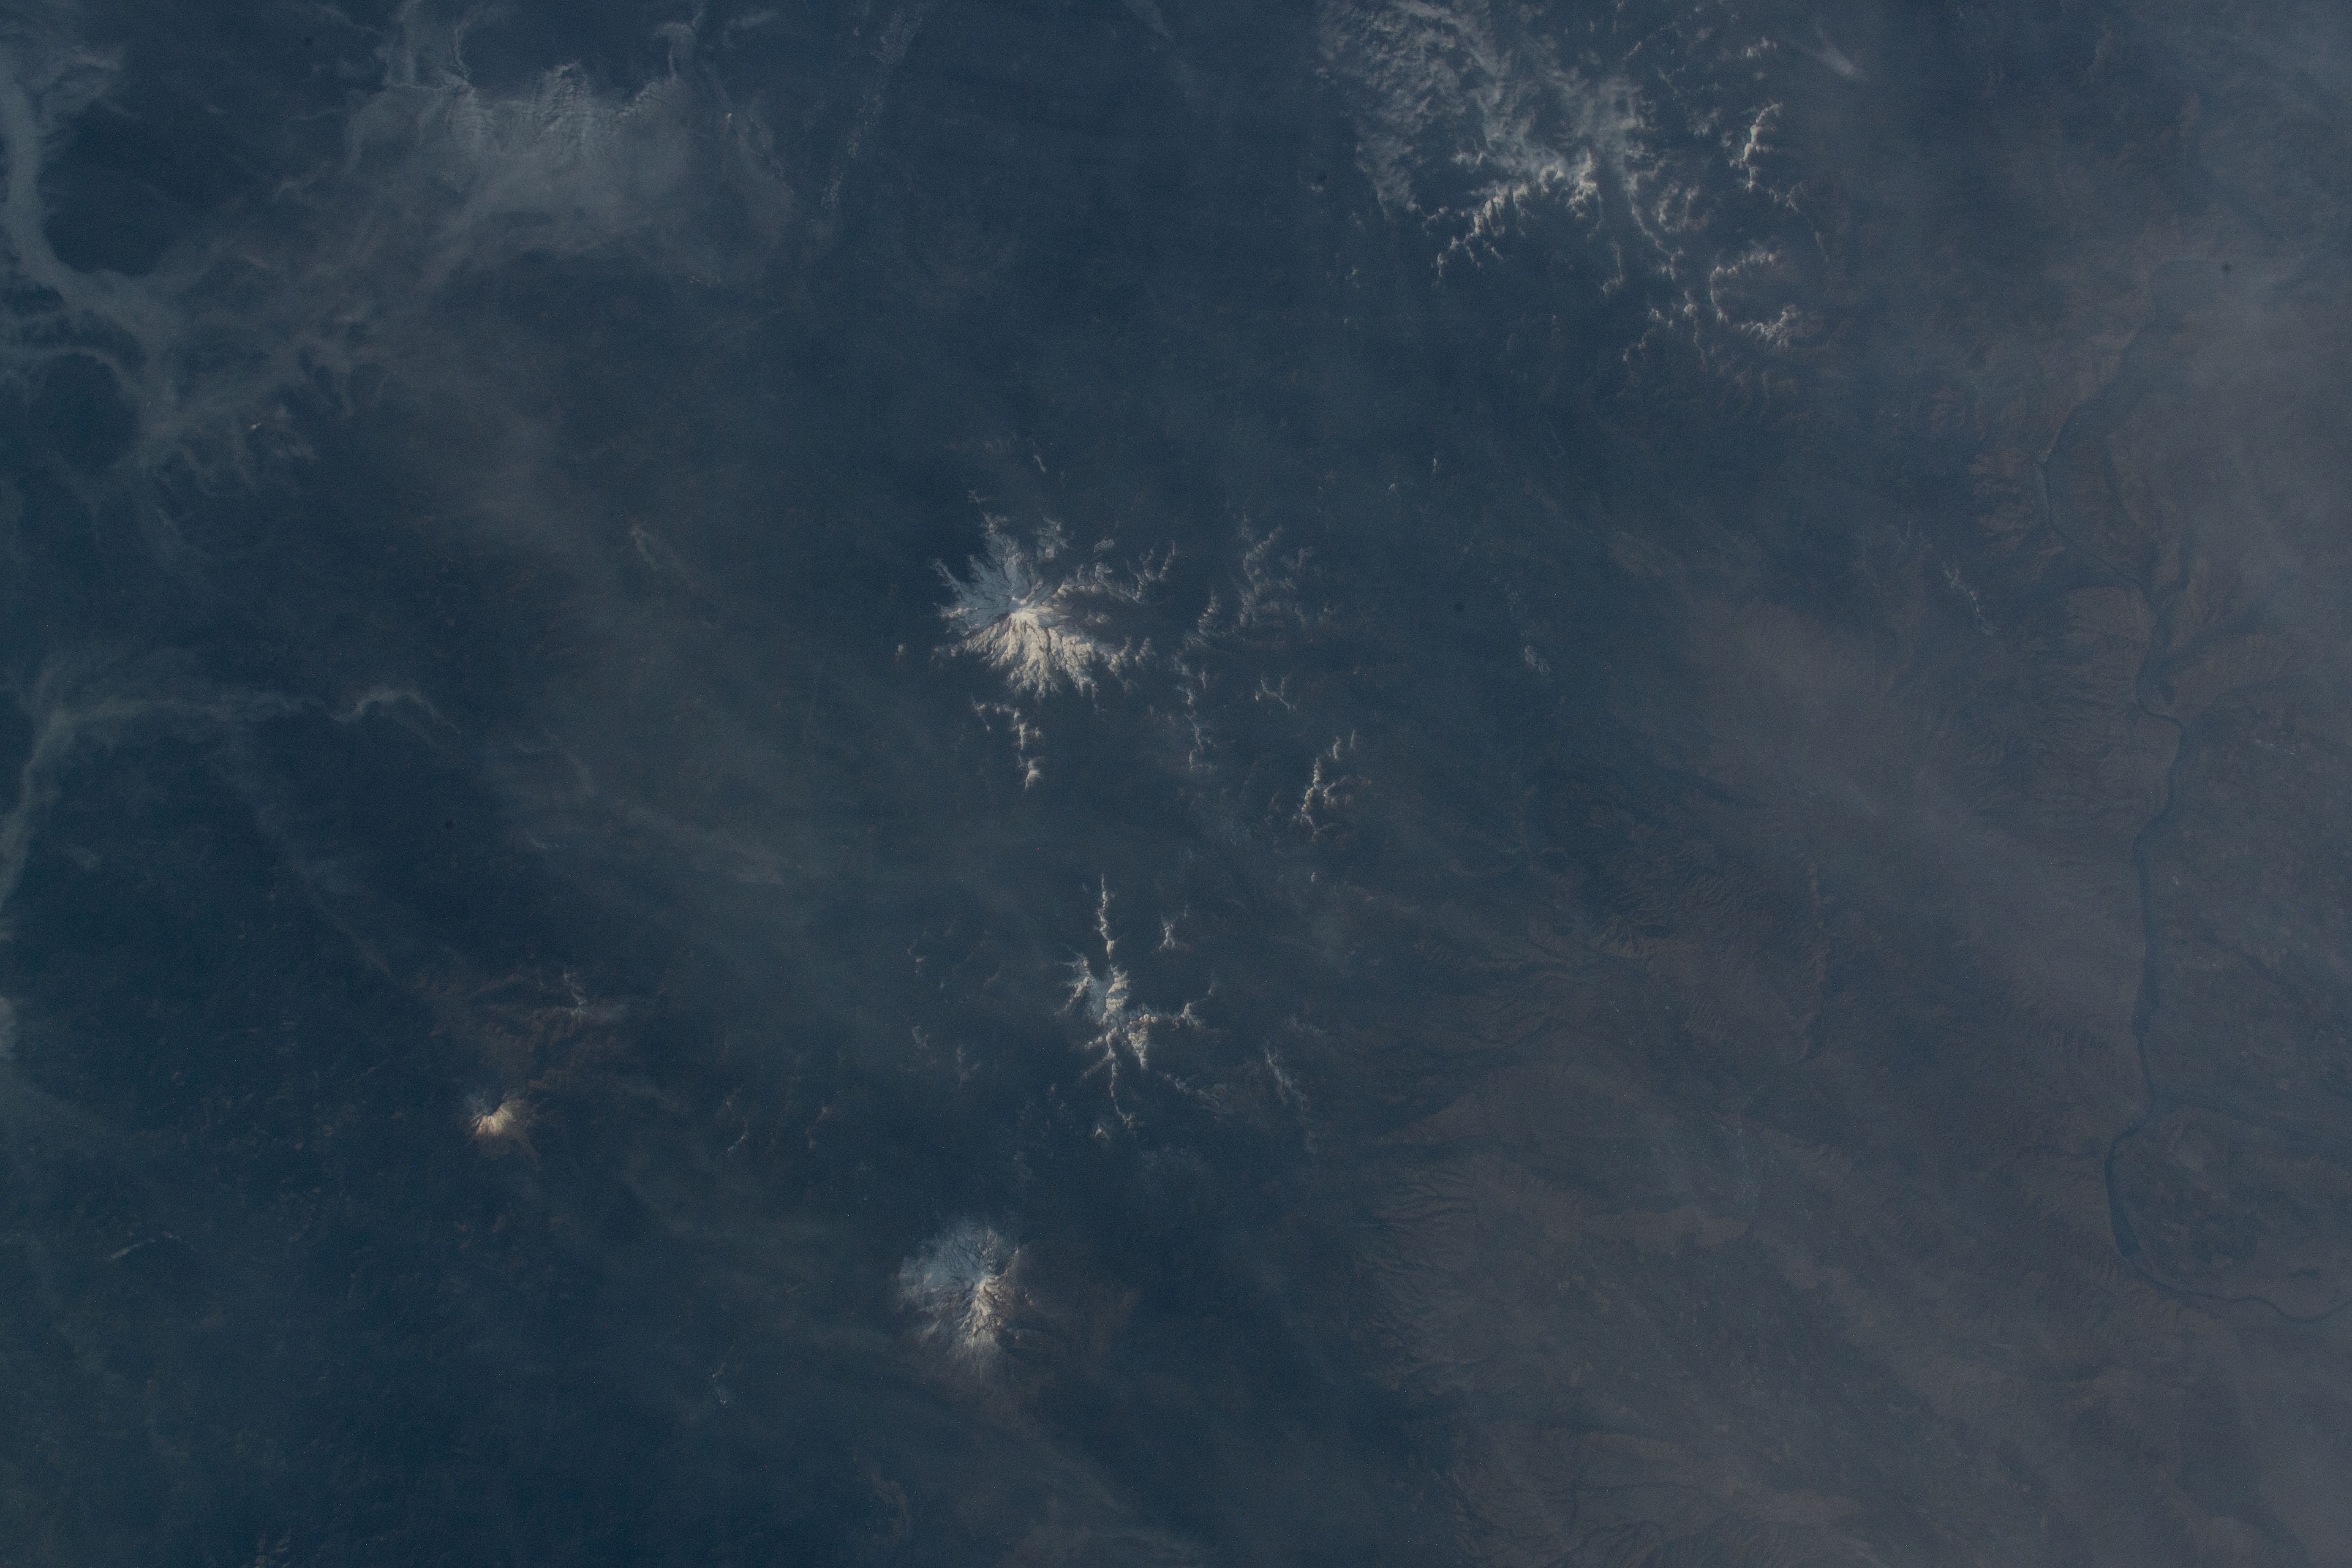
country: USA-WASHINGTON
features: MOUNT RAINIER, GILBERT PEAK MOUNT ADAMS
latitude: 46.5
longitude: -121.5
